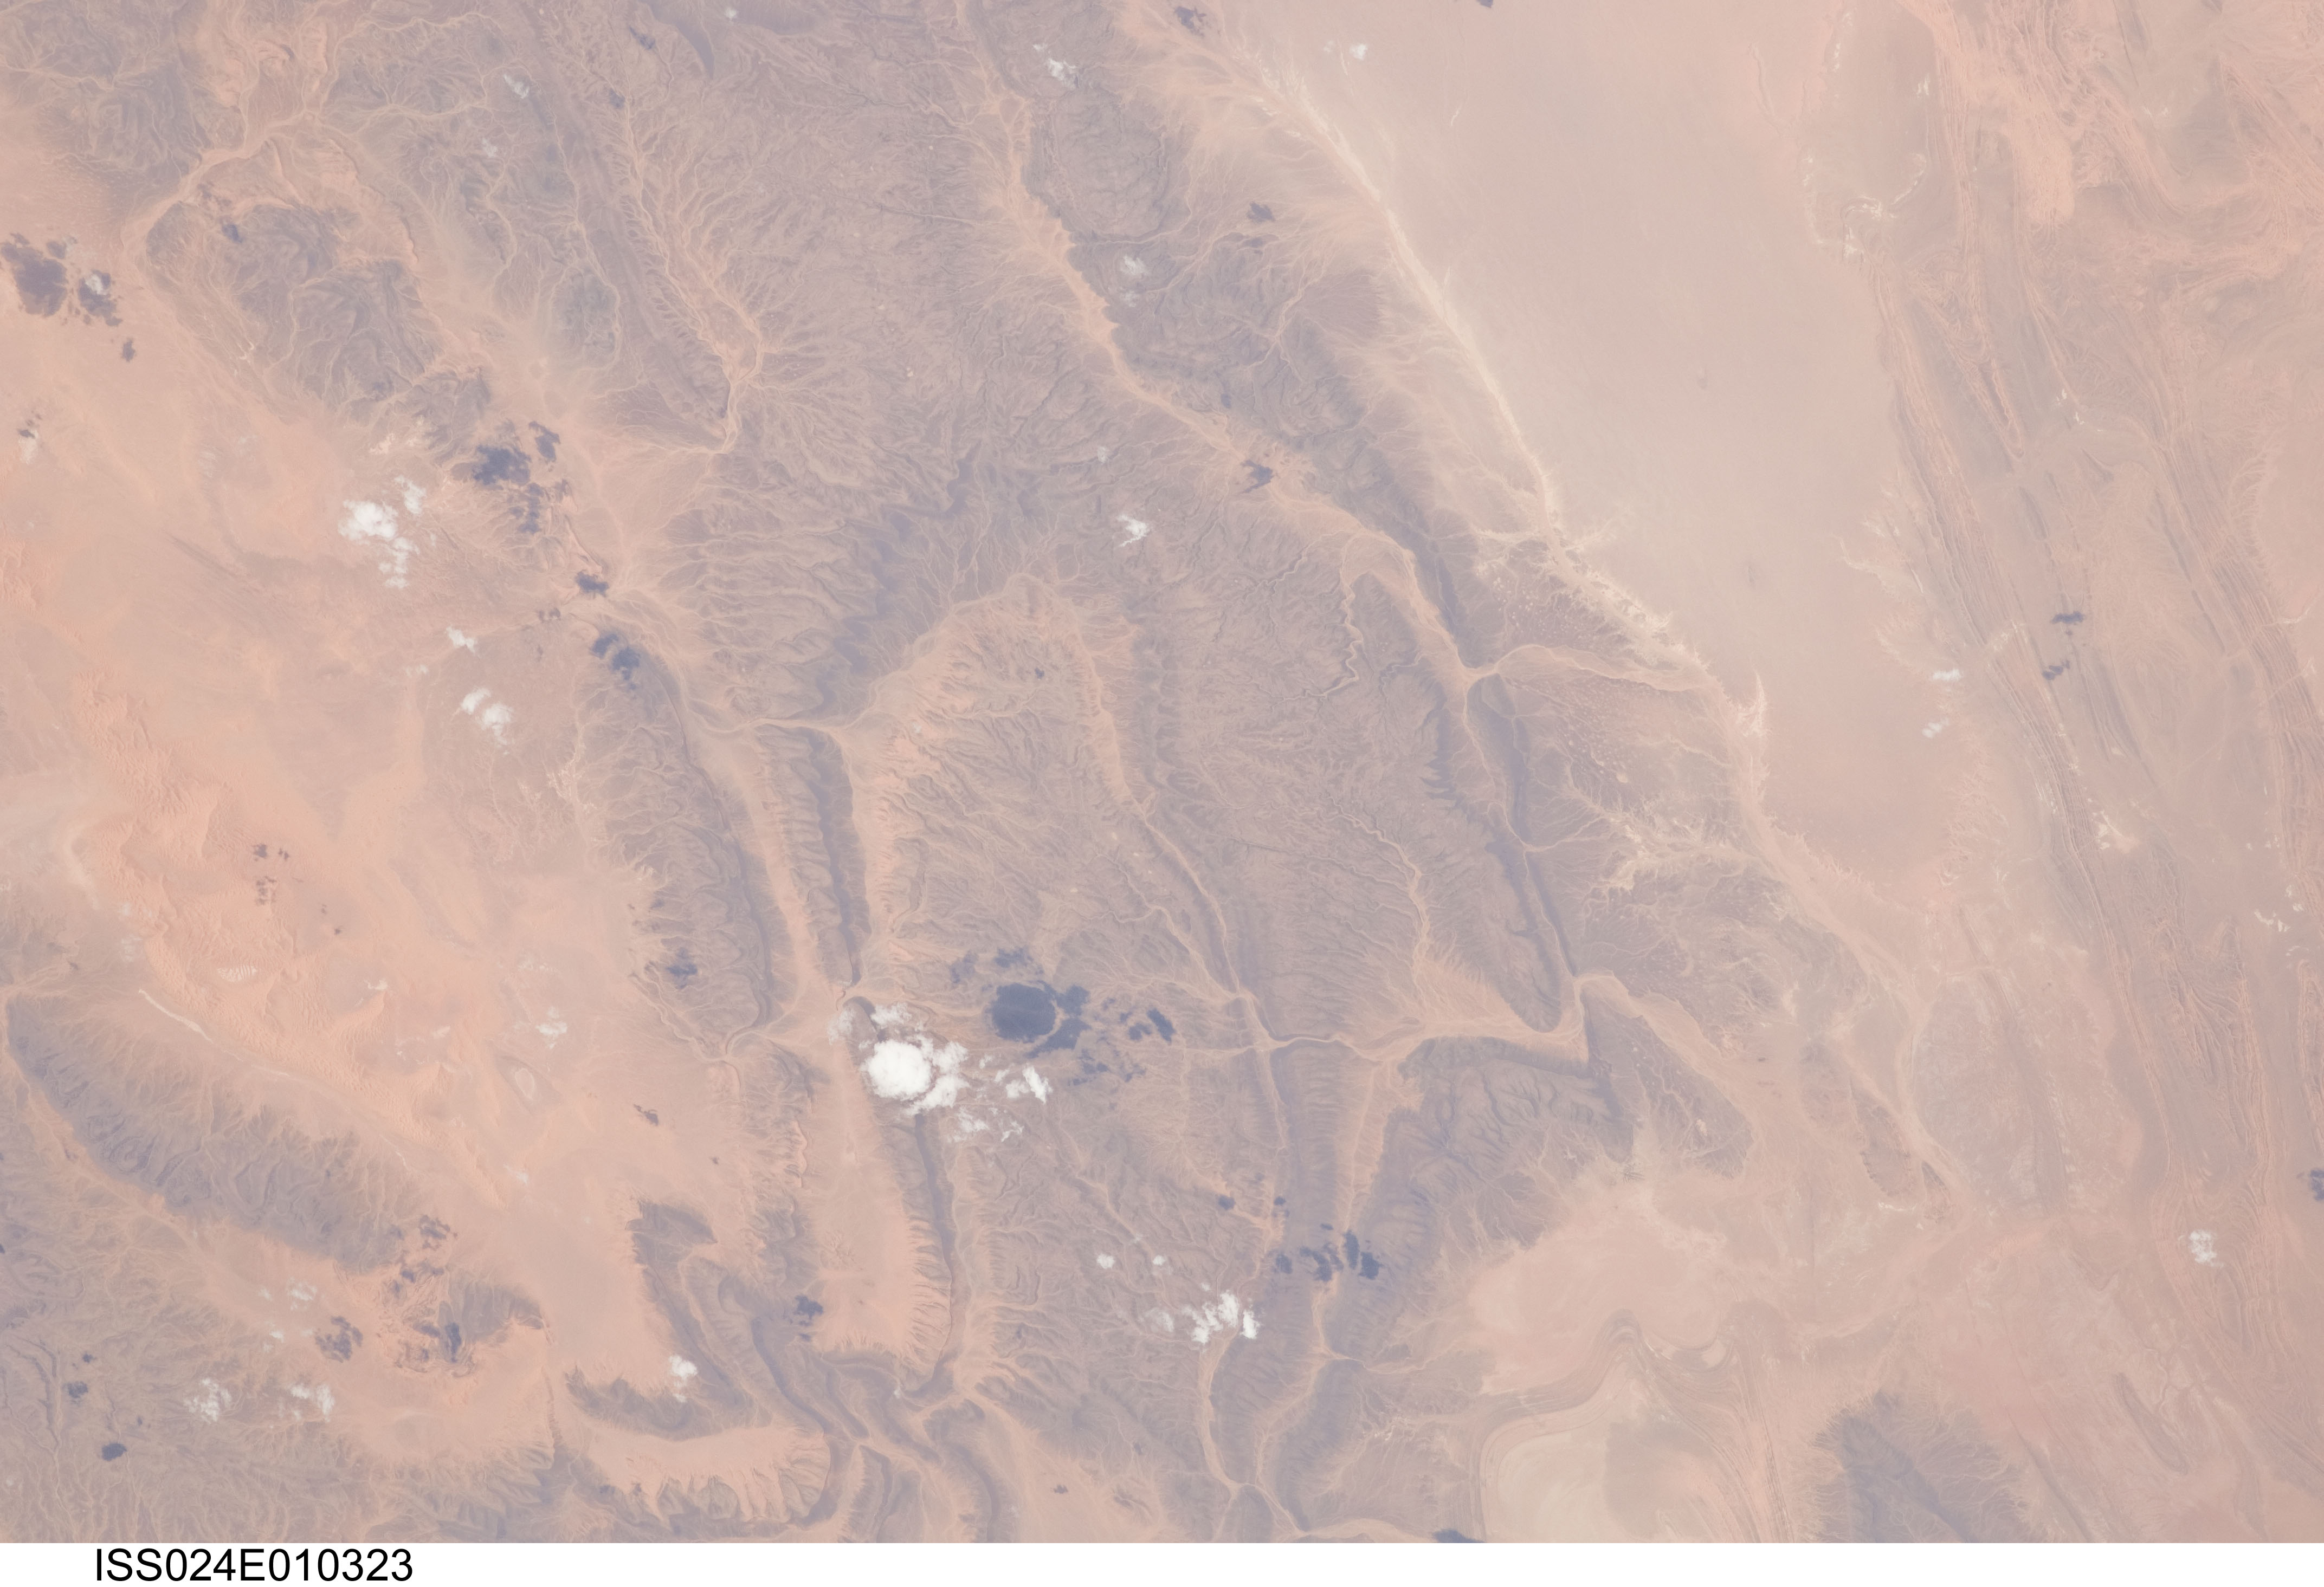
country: ALGERIA
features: OUED BOUCHAMA, HILLS, DESERT
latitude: 29.6
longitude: -2.4
